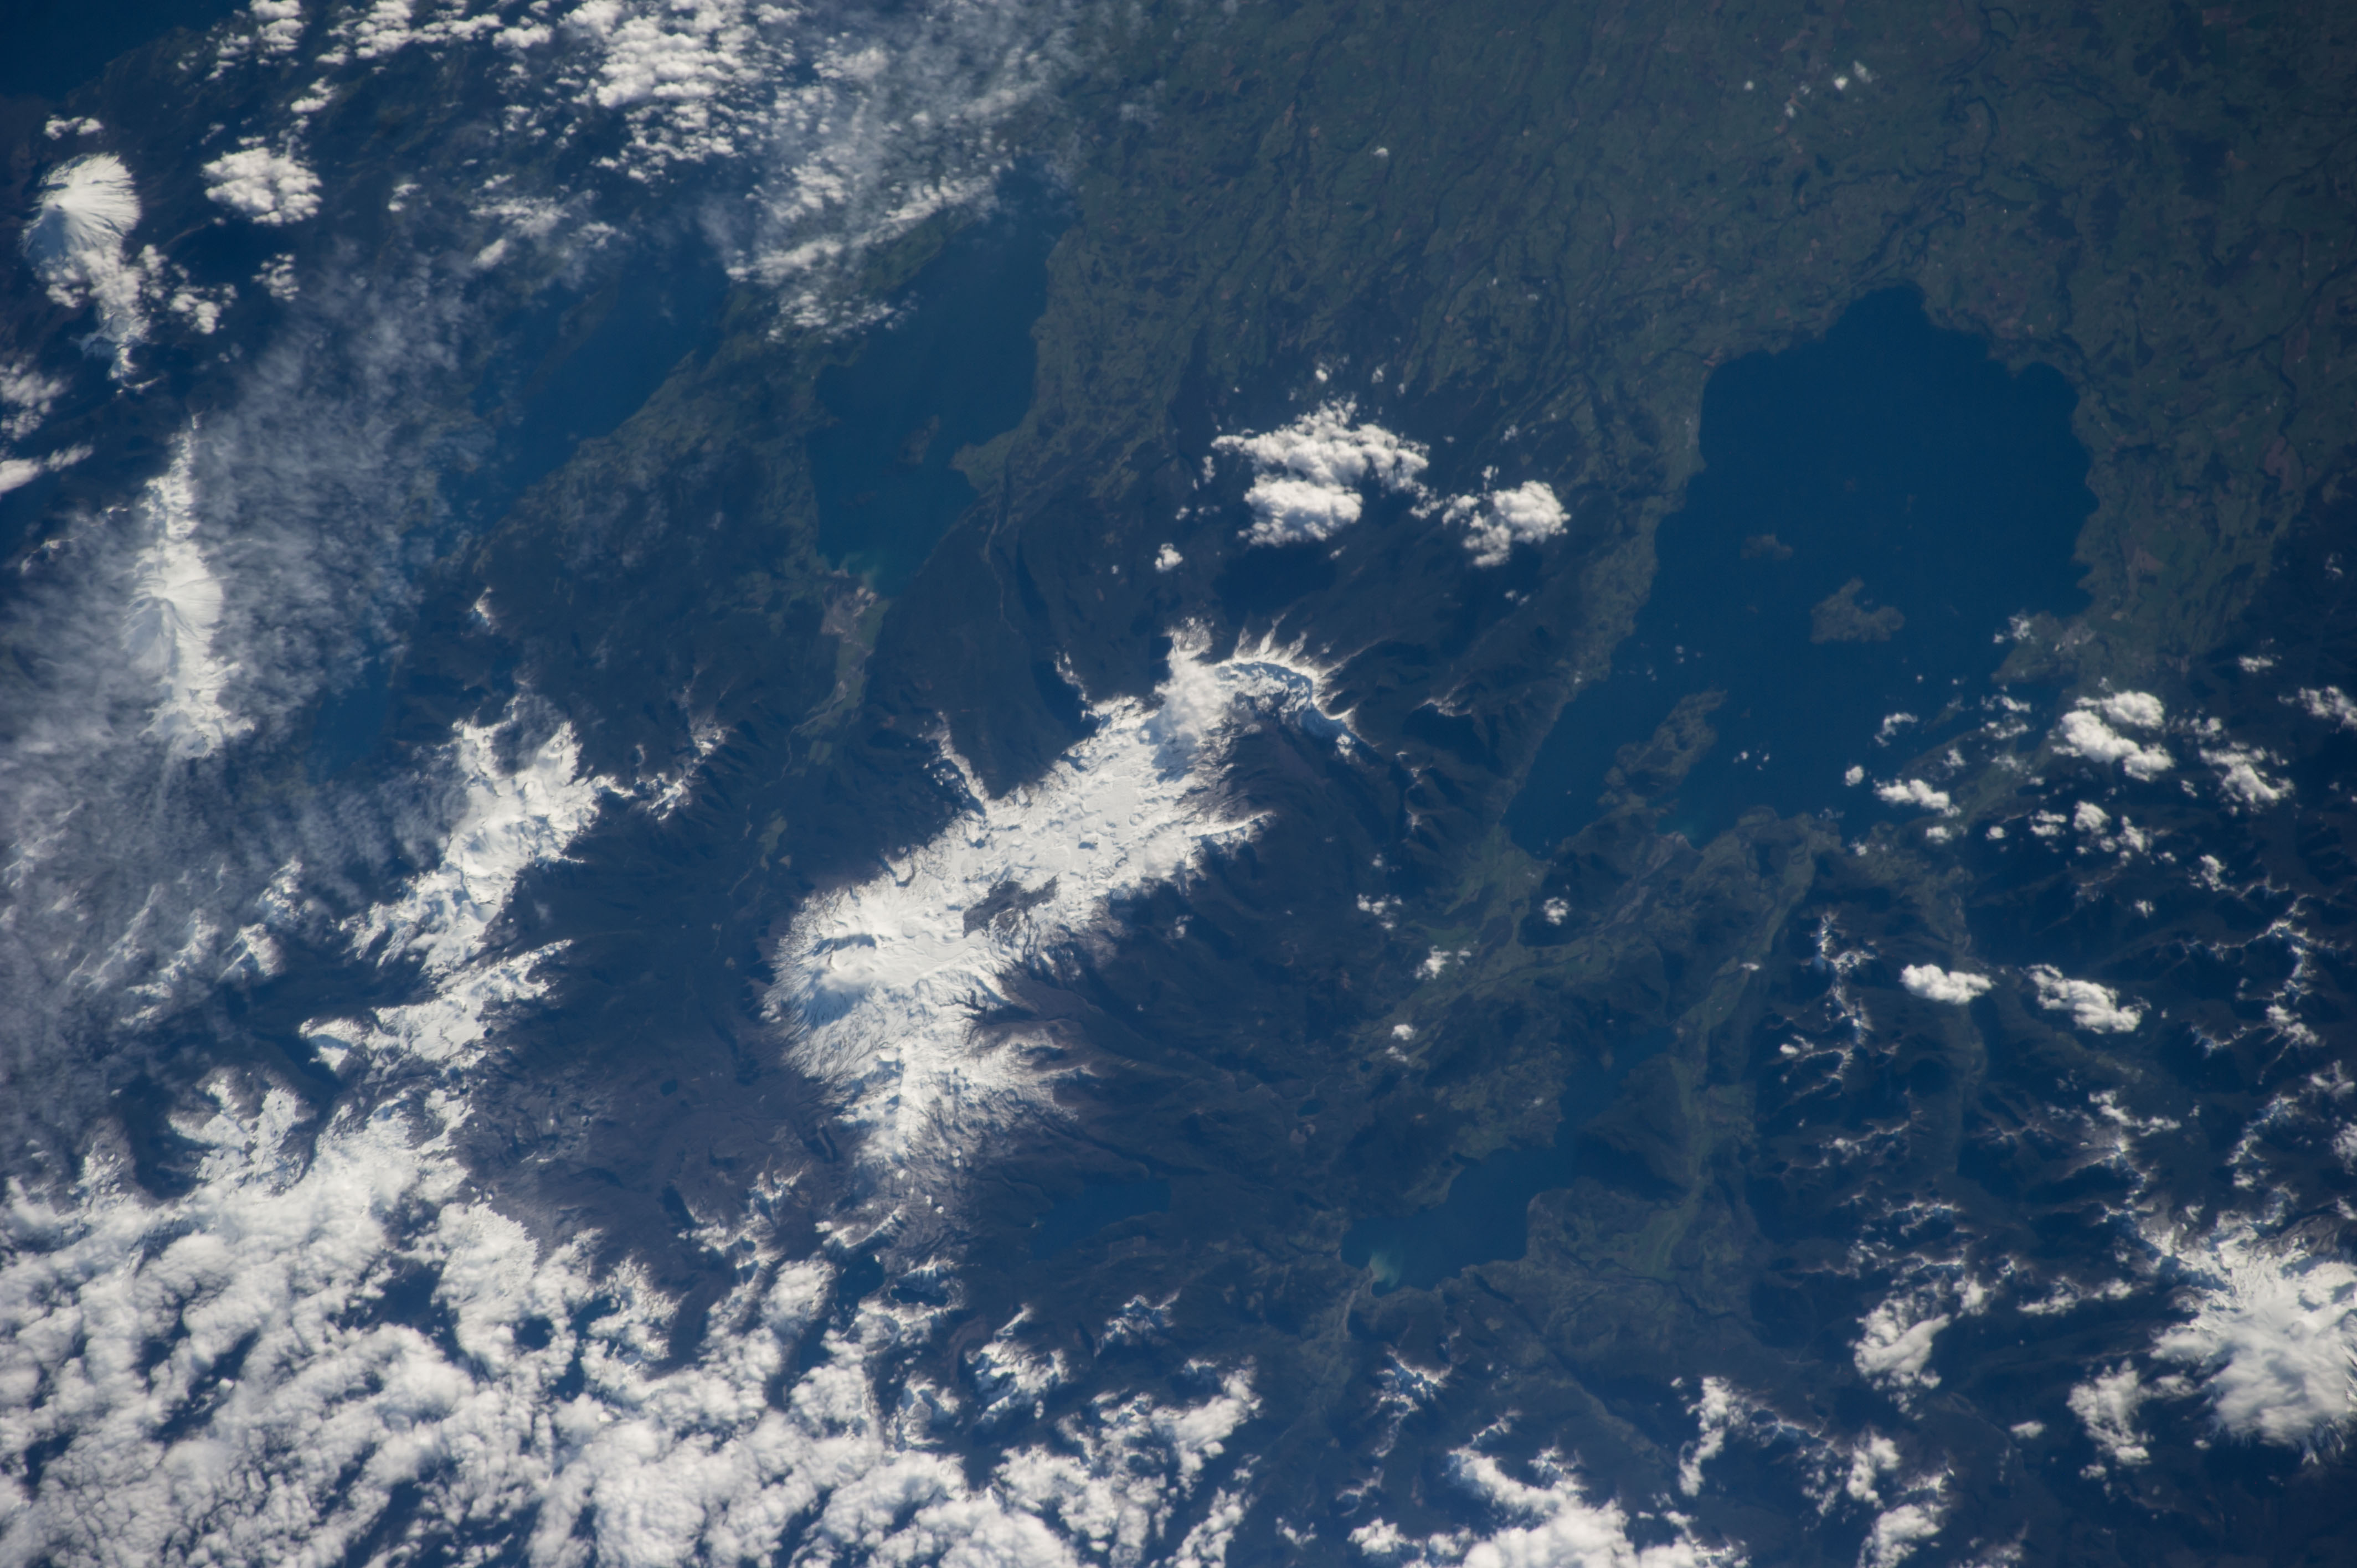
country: CHILE
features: ANDES, PUYEHUE L., RANCO L., MAIHUE L., HUISHUE L., PUYEHUE CORDON CAULLE VOL., PUYEHUE NATIONAL PRK, GRIS L., GEMELAS LAG.
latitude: -40.5
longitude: -72.2
